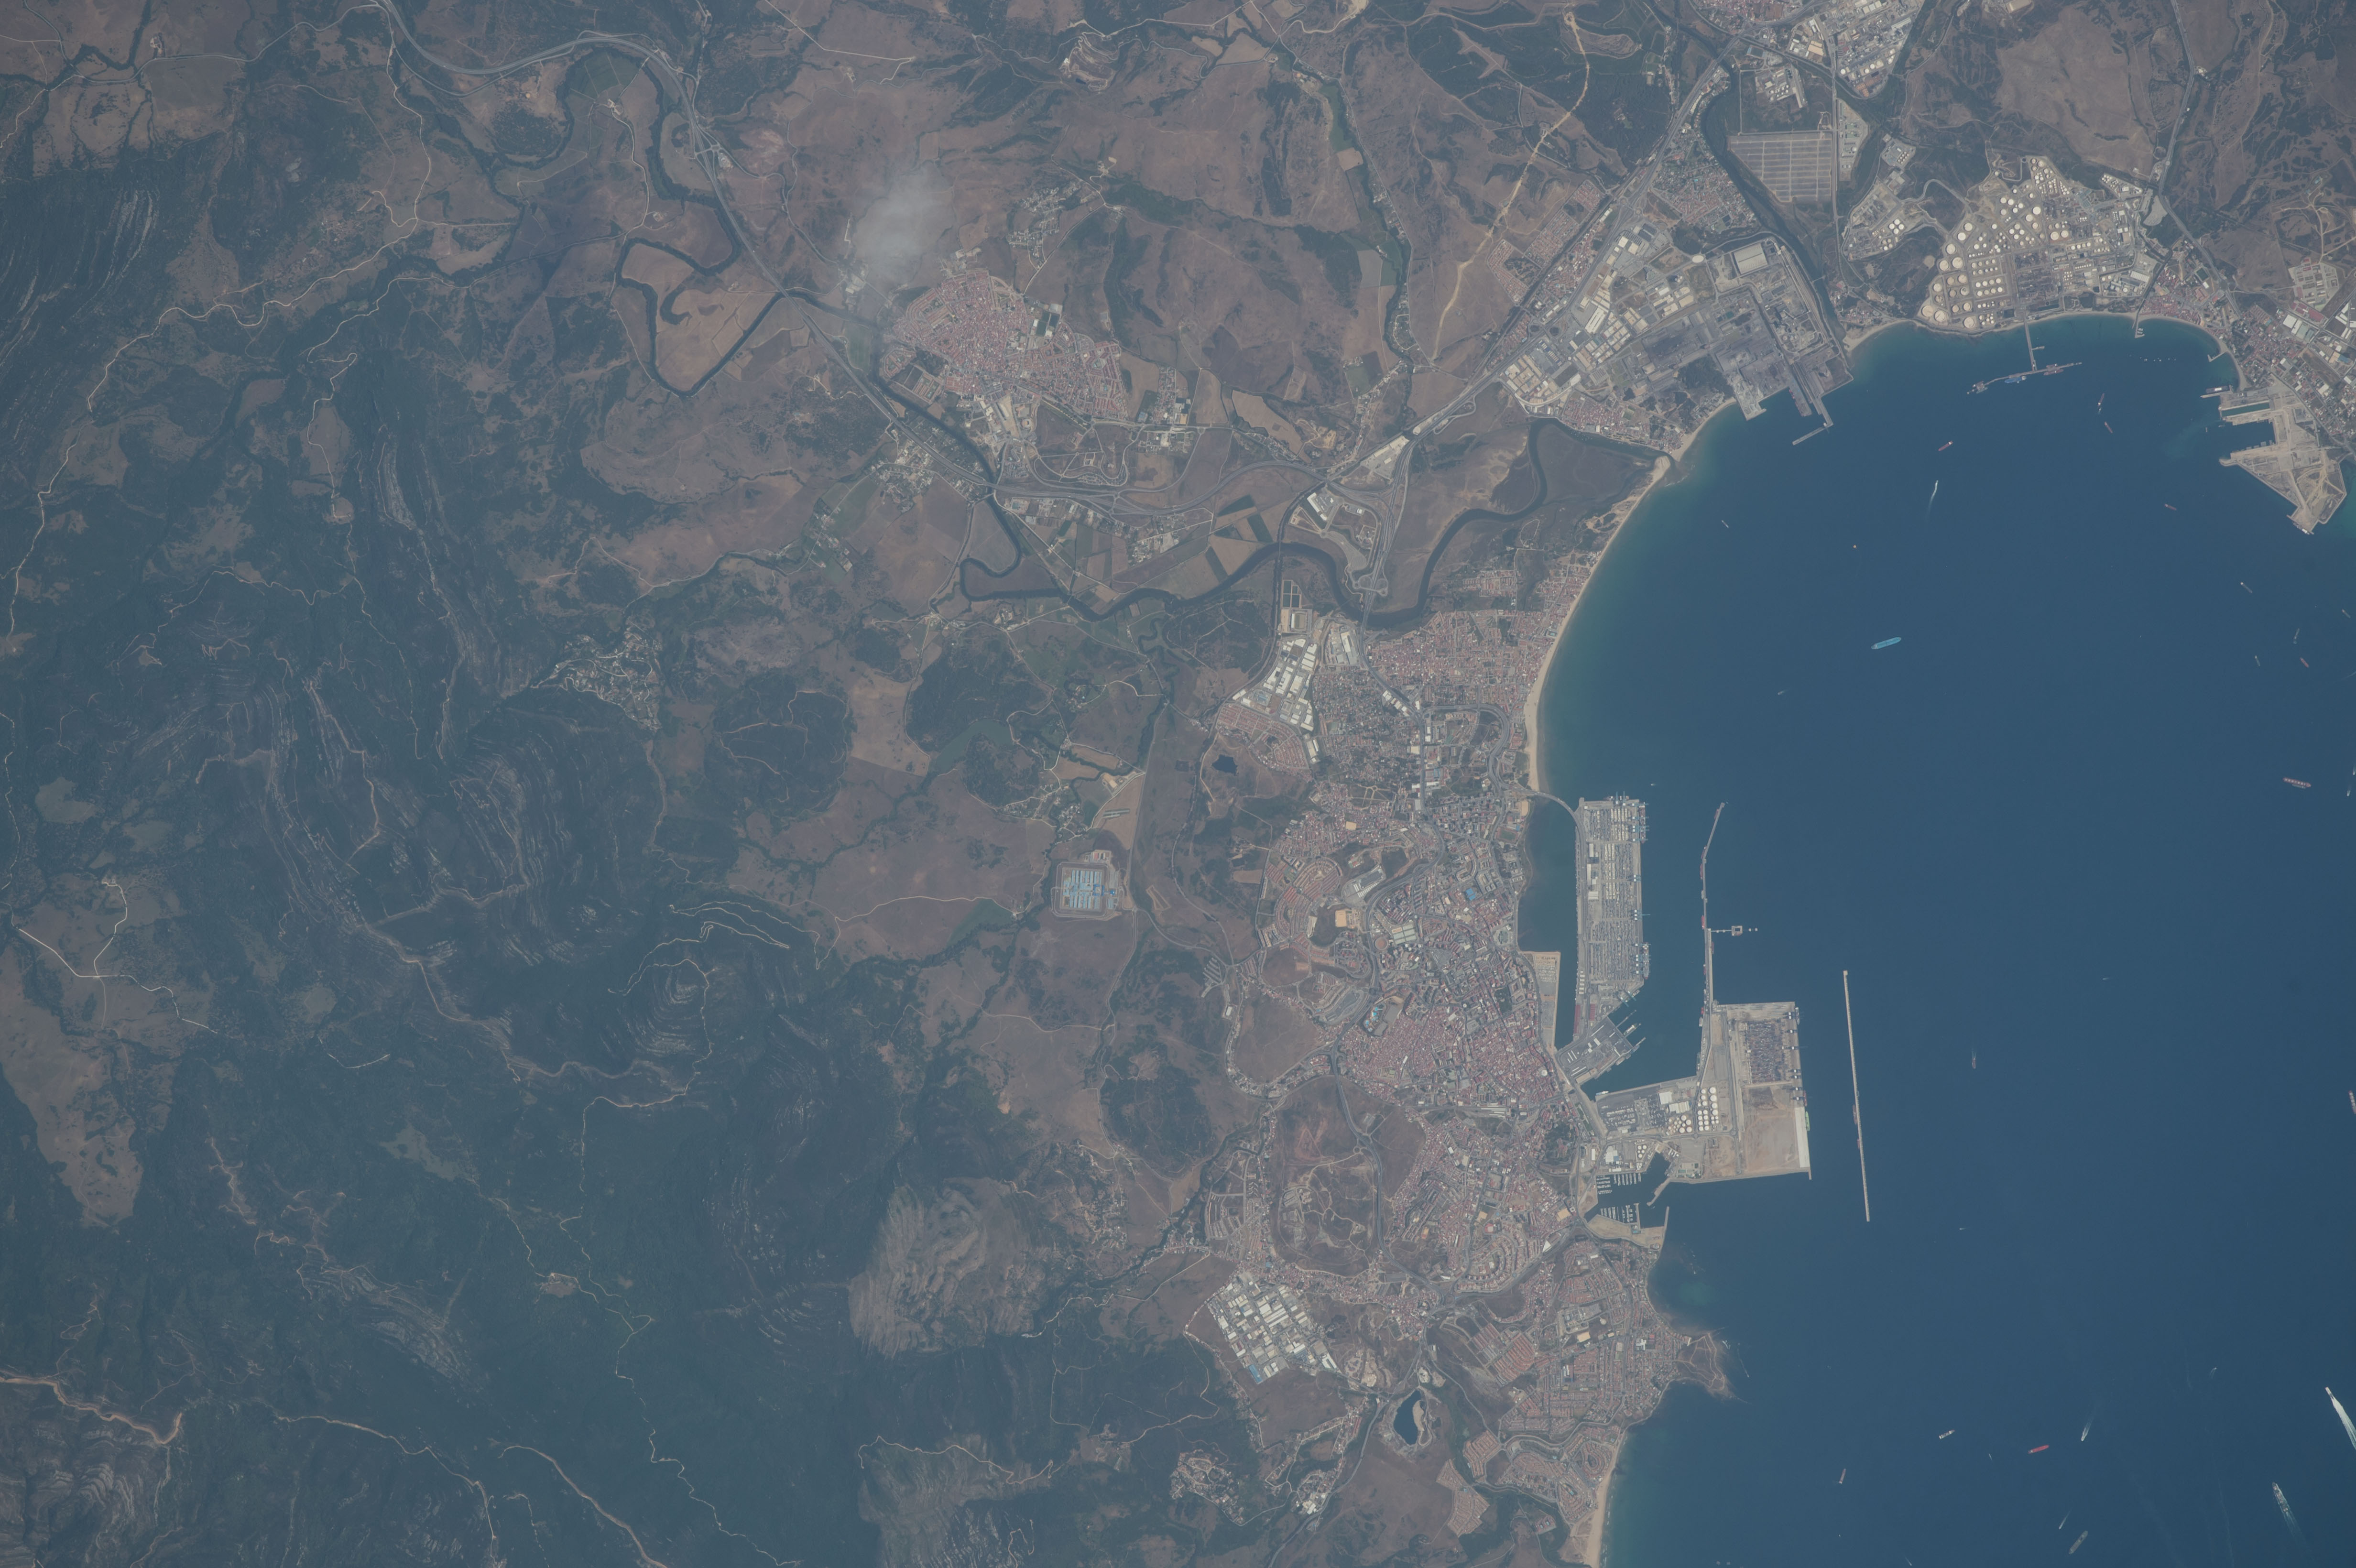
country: SPAIN
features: BAY OF GIBRALTAR, ALGECIRAS, PALMONES, RIO DE LAS CANAS O PALMONES, RIO GUADARRANQUE, SHIPS
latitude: 36.1
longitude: -5.5
